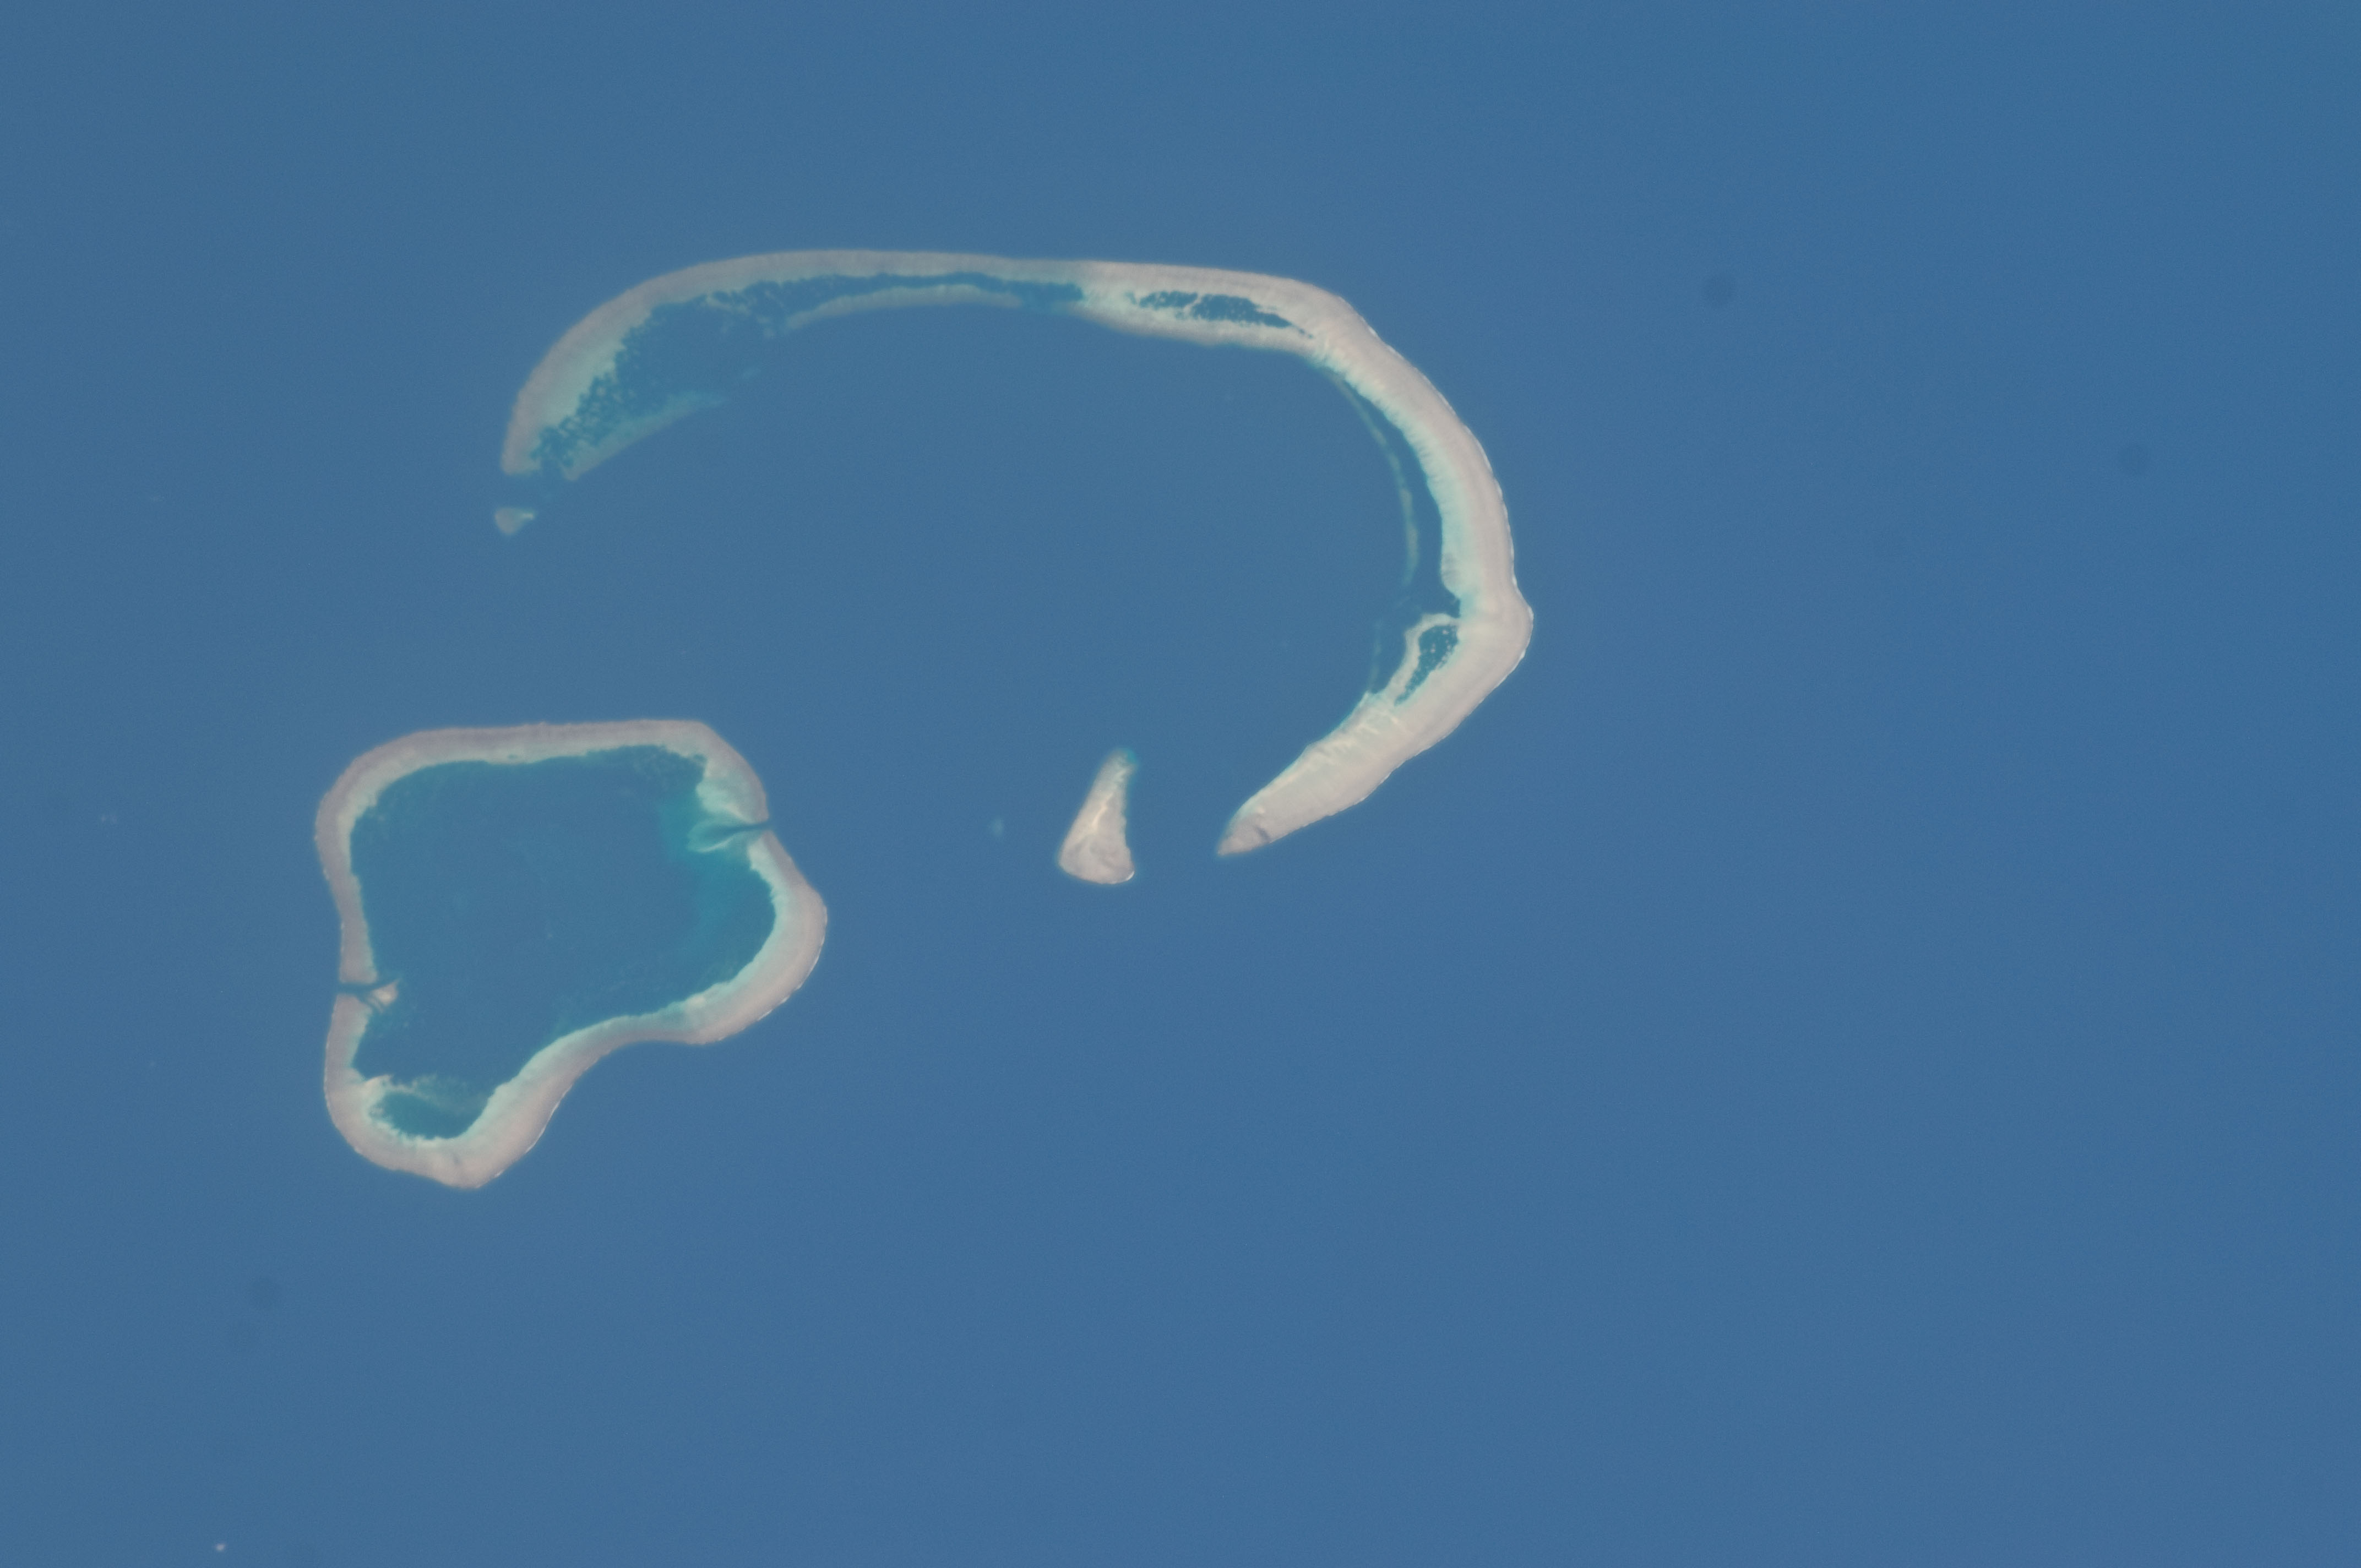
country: INDONESIA
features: INDIAN O., SCOTT REEF, CORAL REEF
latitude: -14.1
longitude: 121.9
